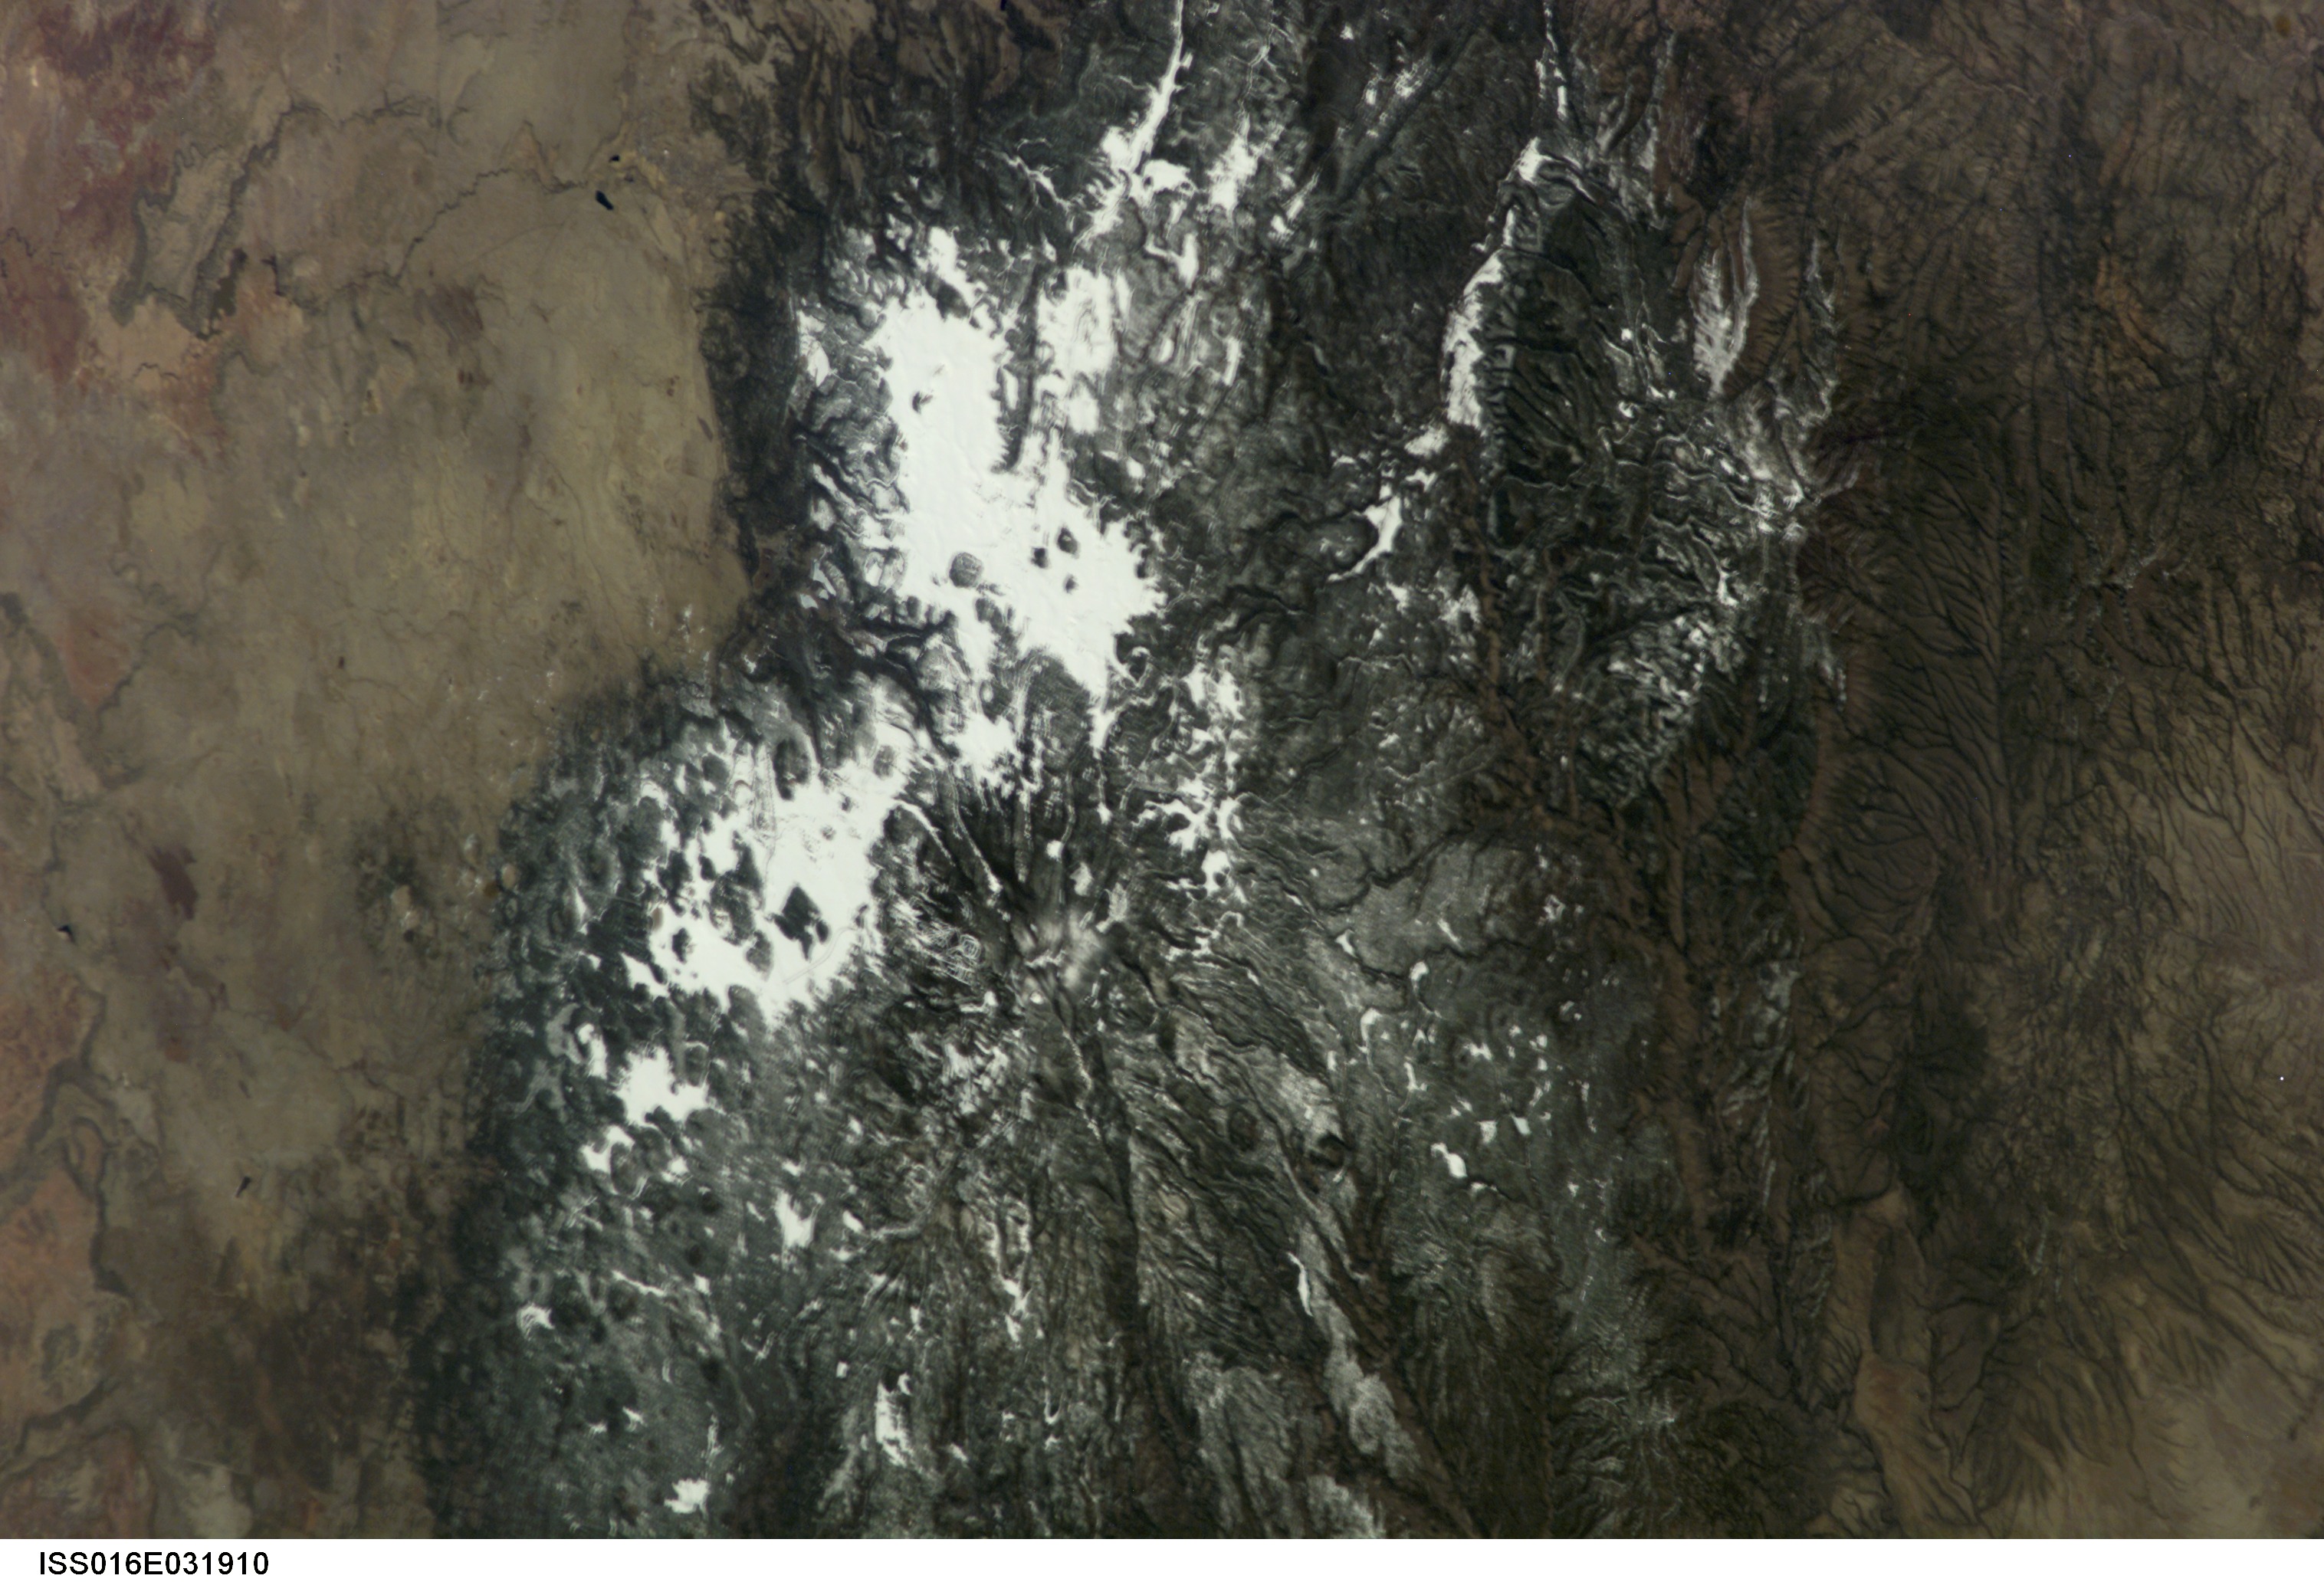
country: USA-ARIZONA
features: BALDY PK. AREA, FOR., SNOW
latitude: 34.0
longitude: -109.5
